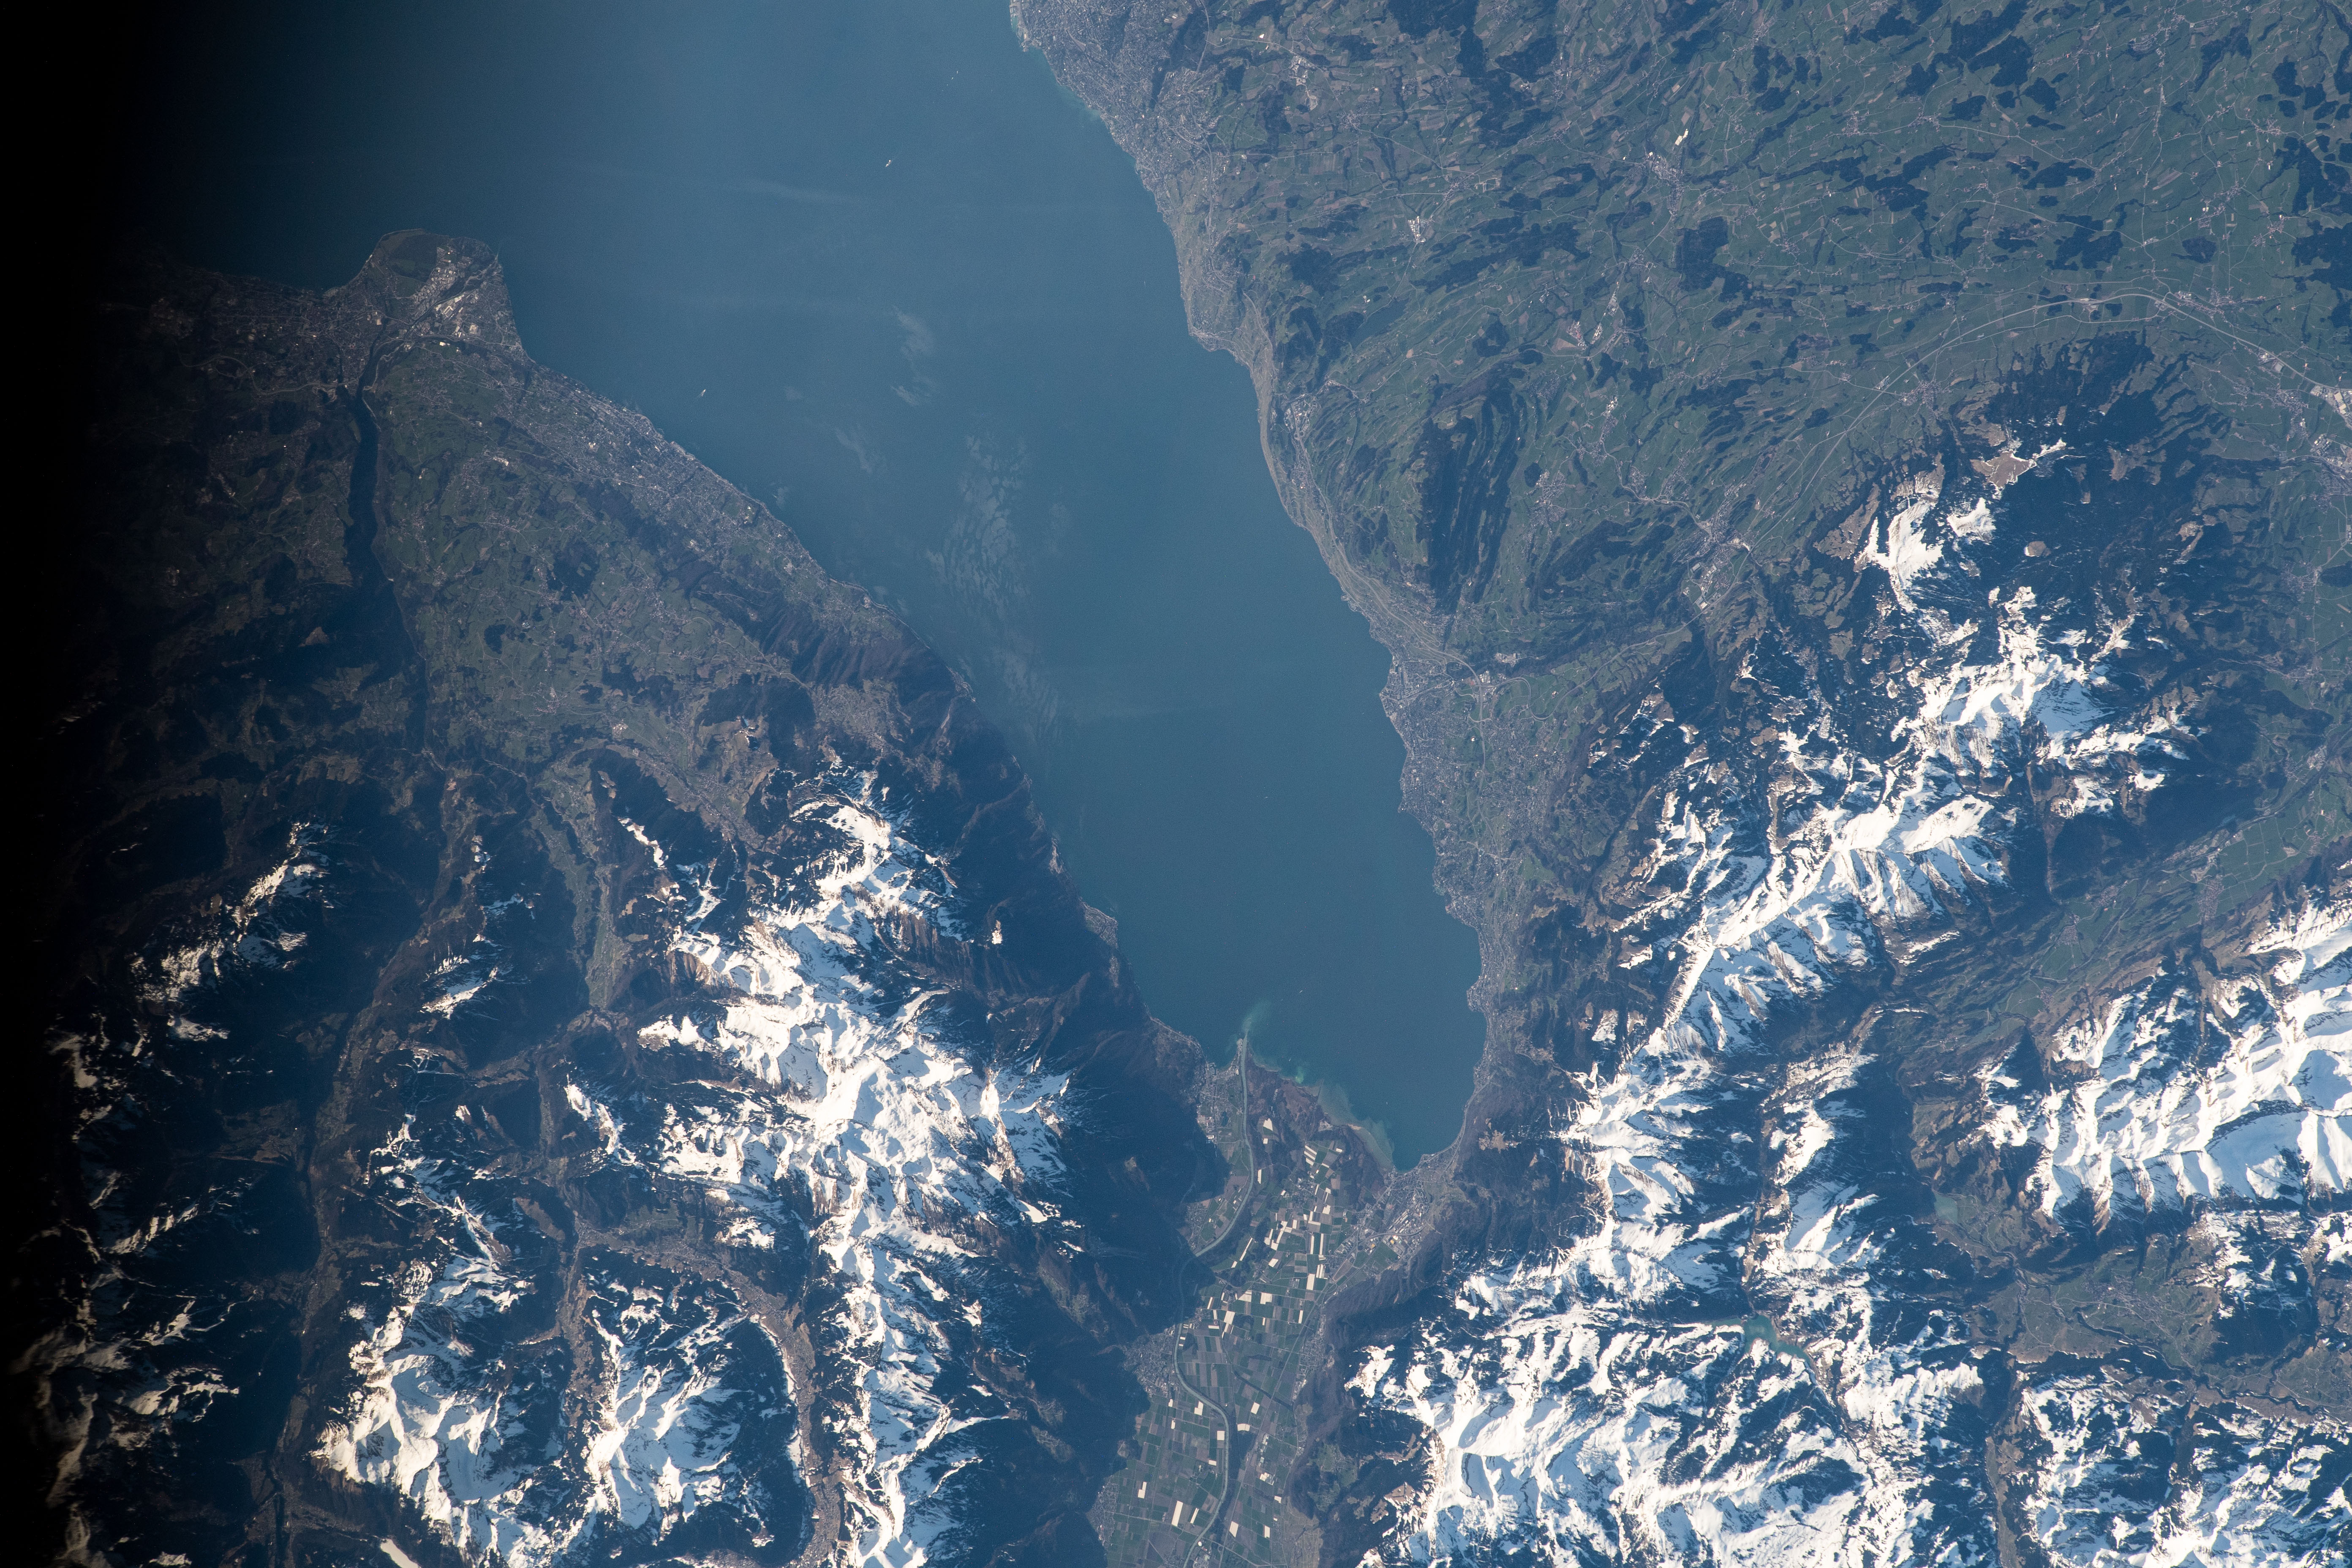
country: SWITZERLAND
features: LEMAN LAKE
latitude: 46.5
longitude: 6.9
